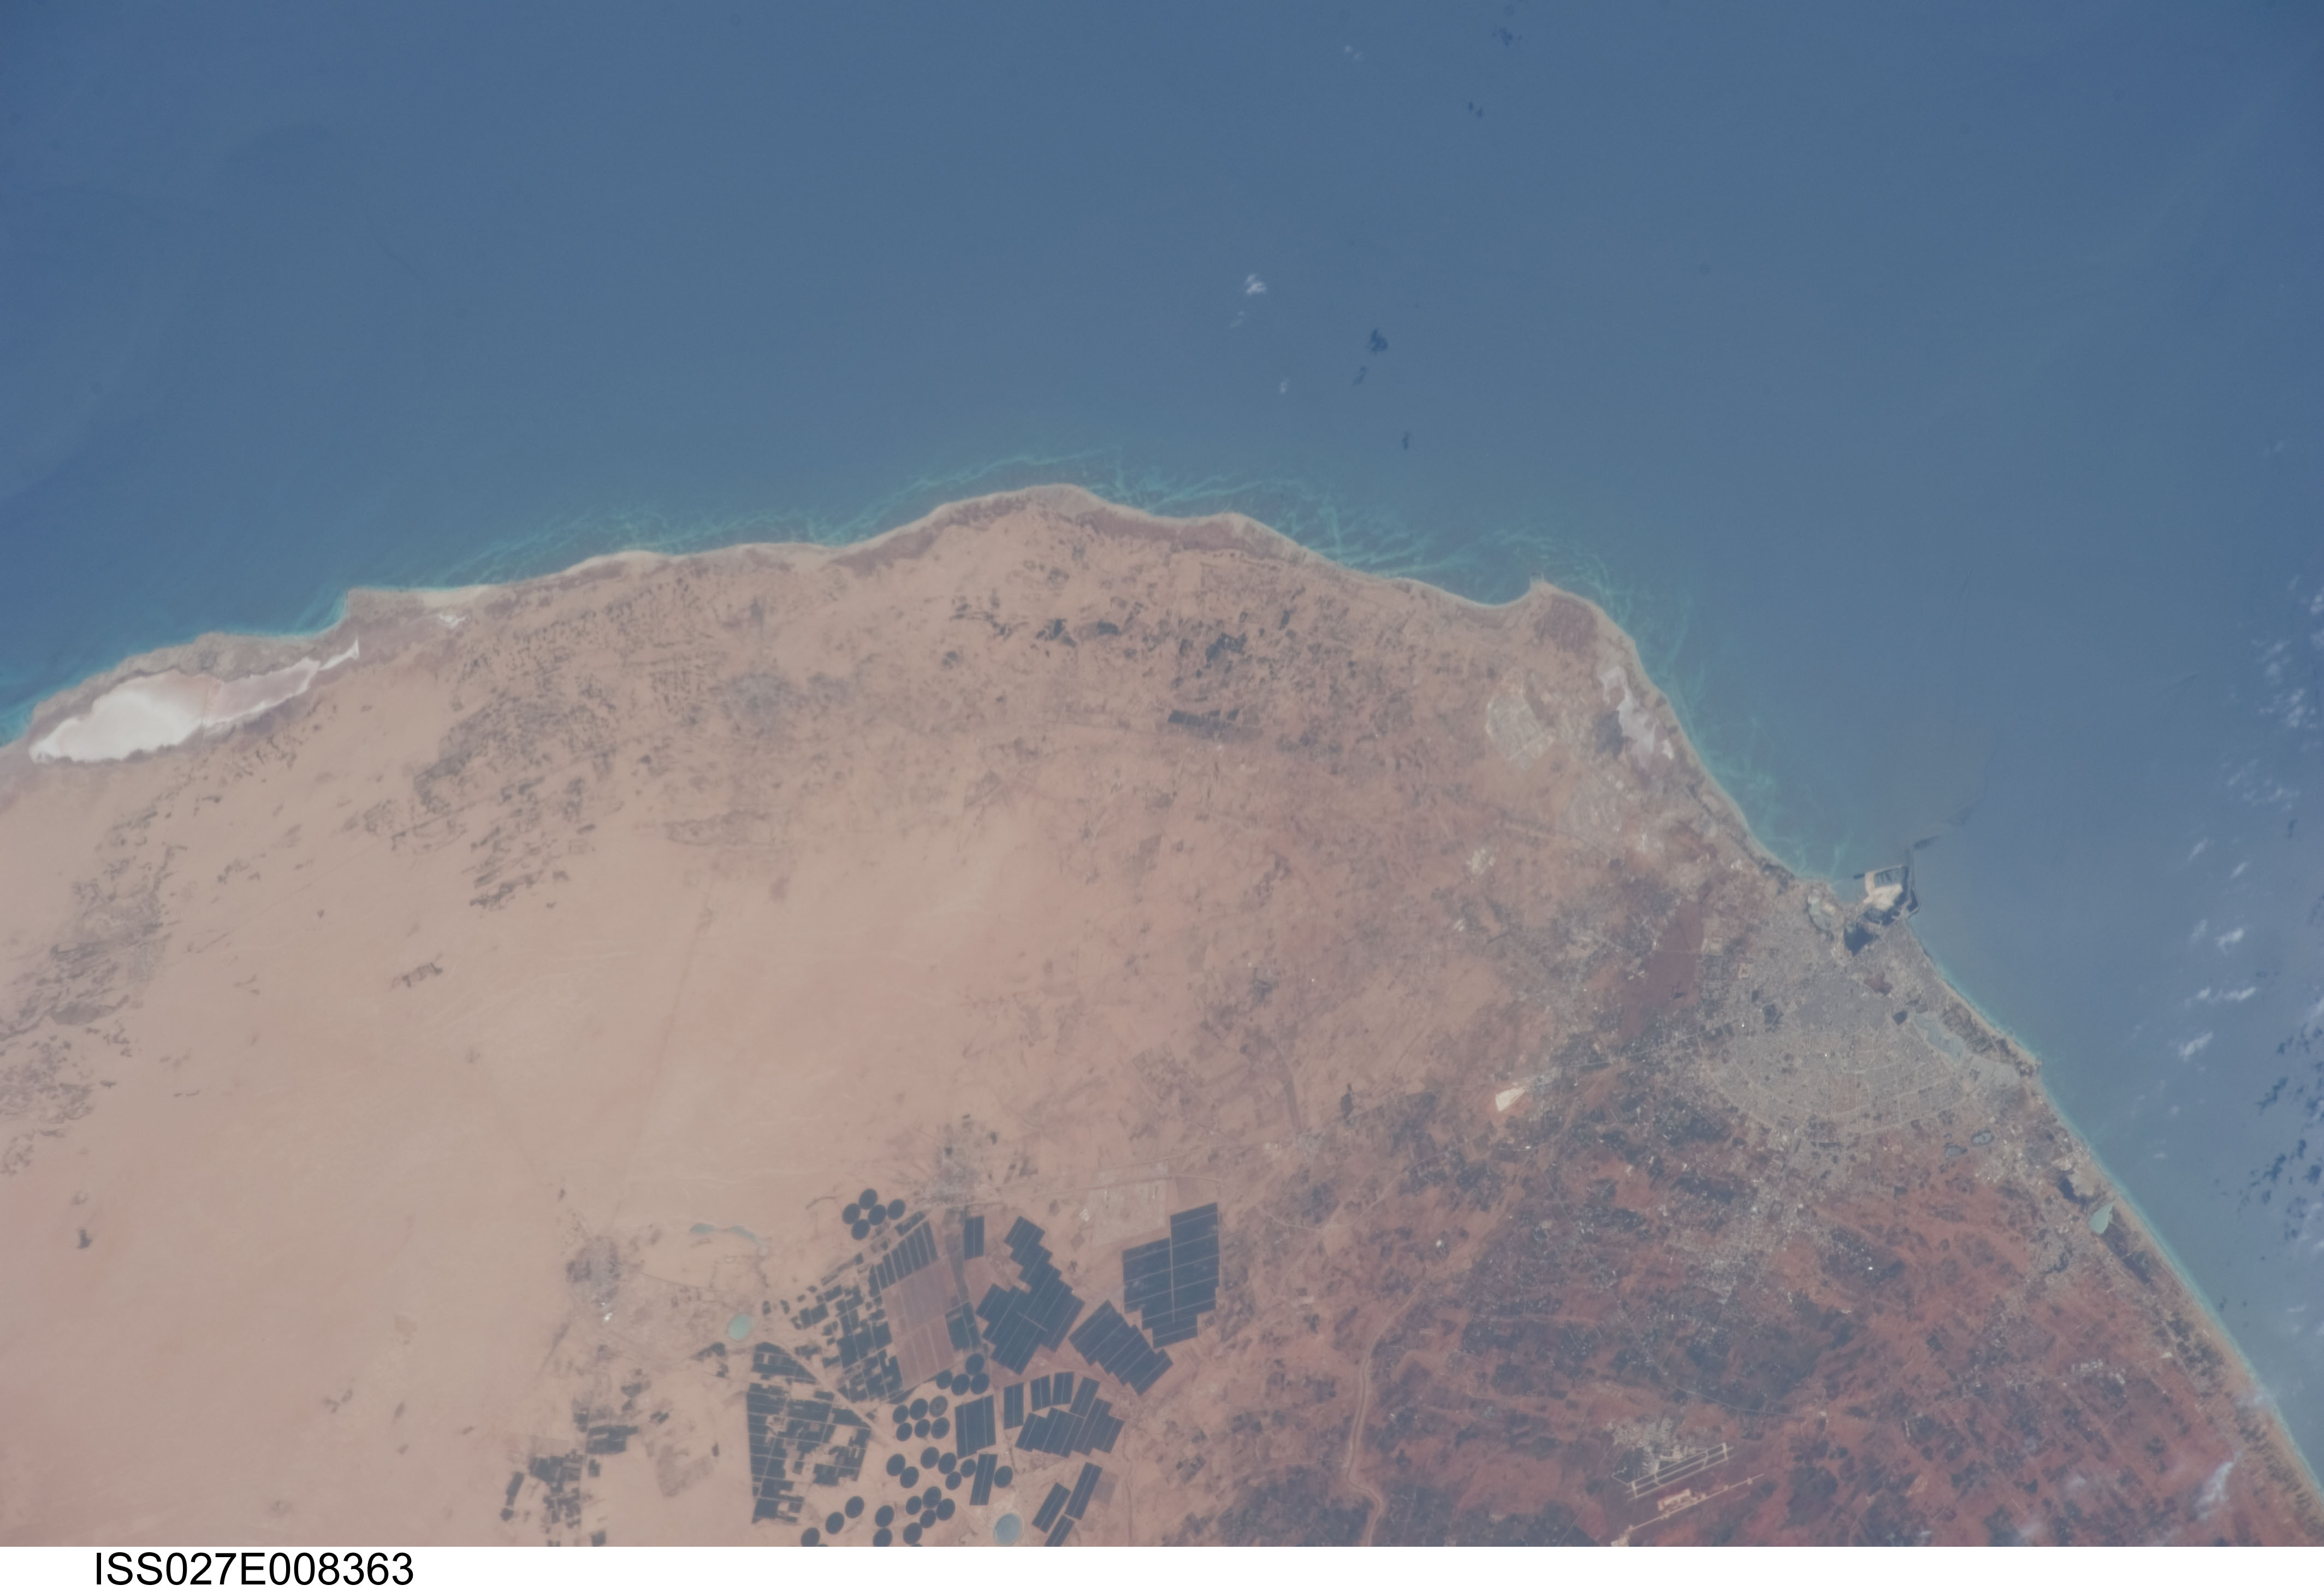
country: LIBYA
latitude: 31.8
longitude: 20.1
